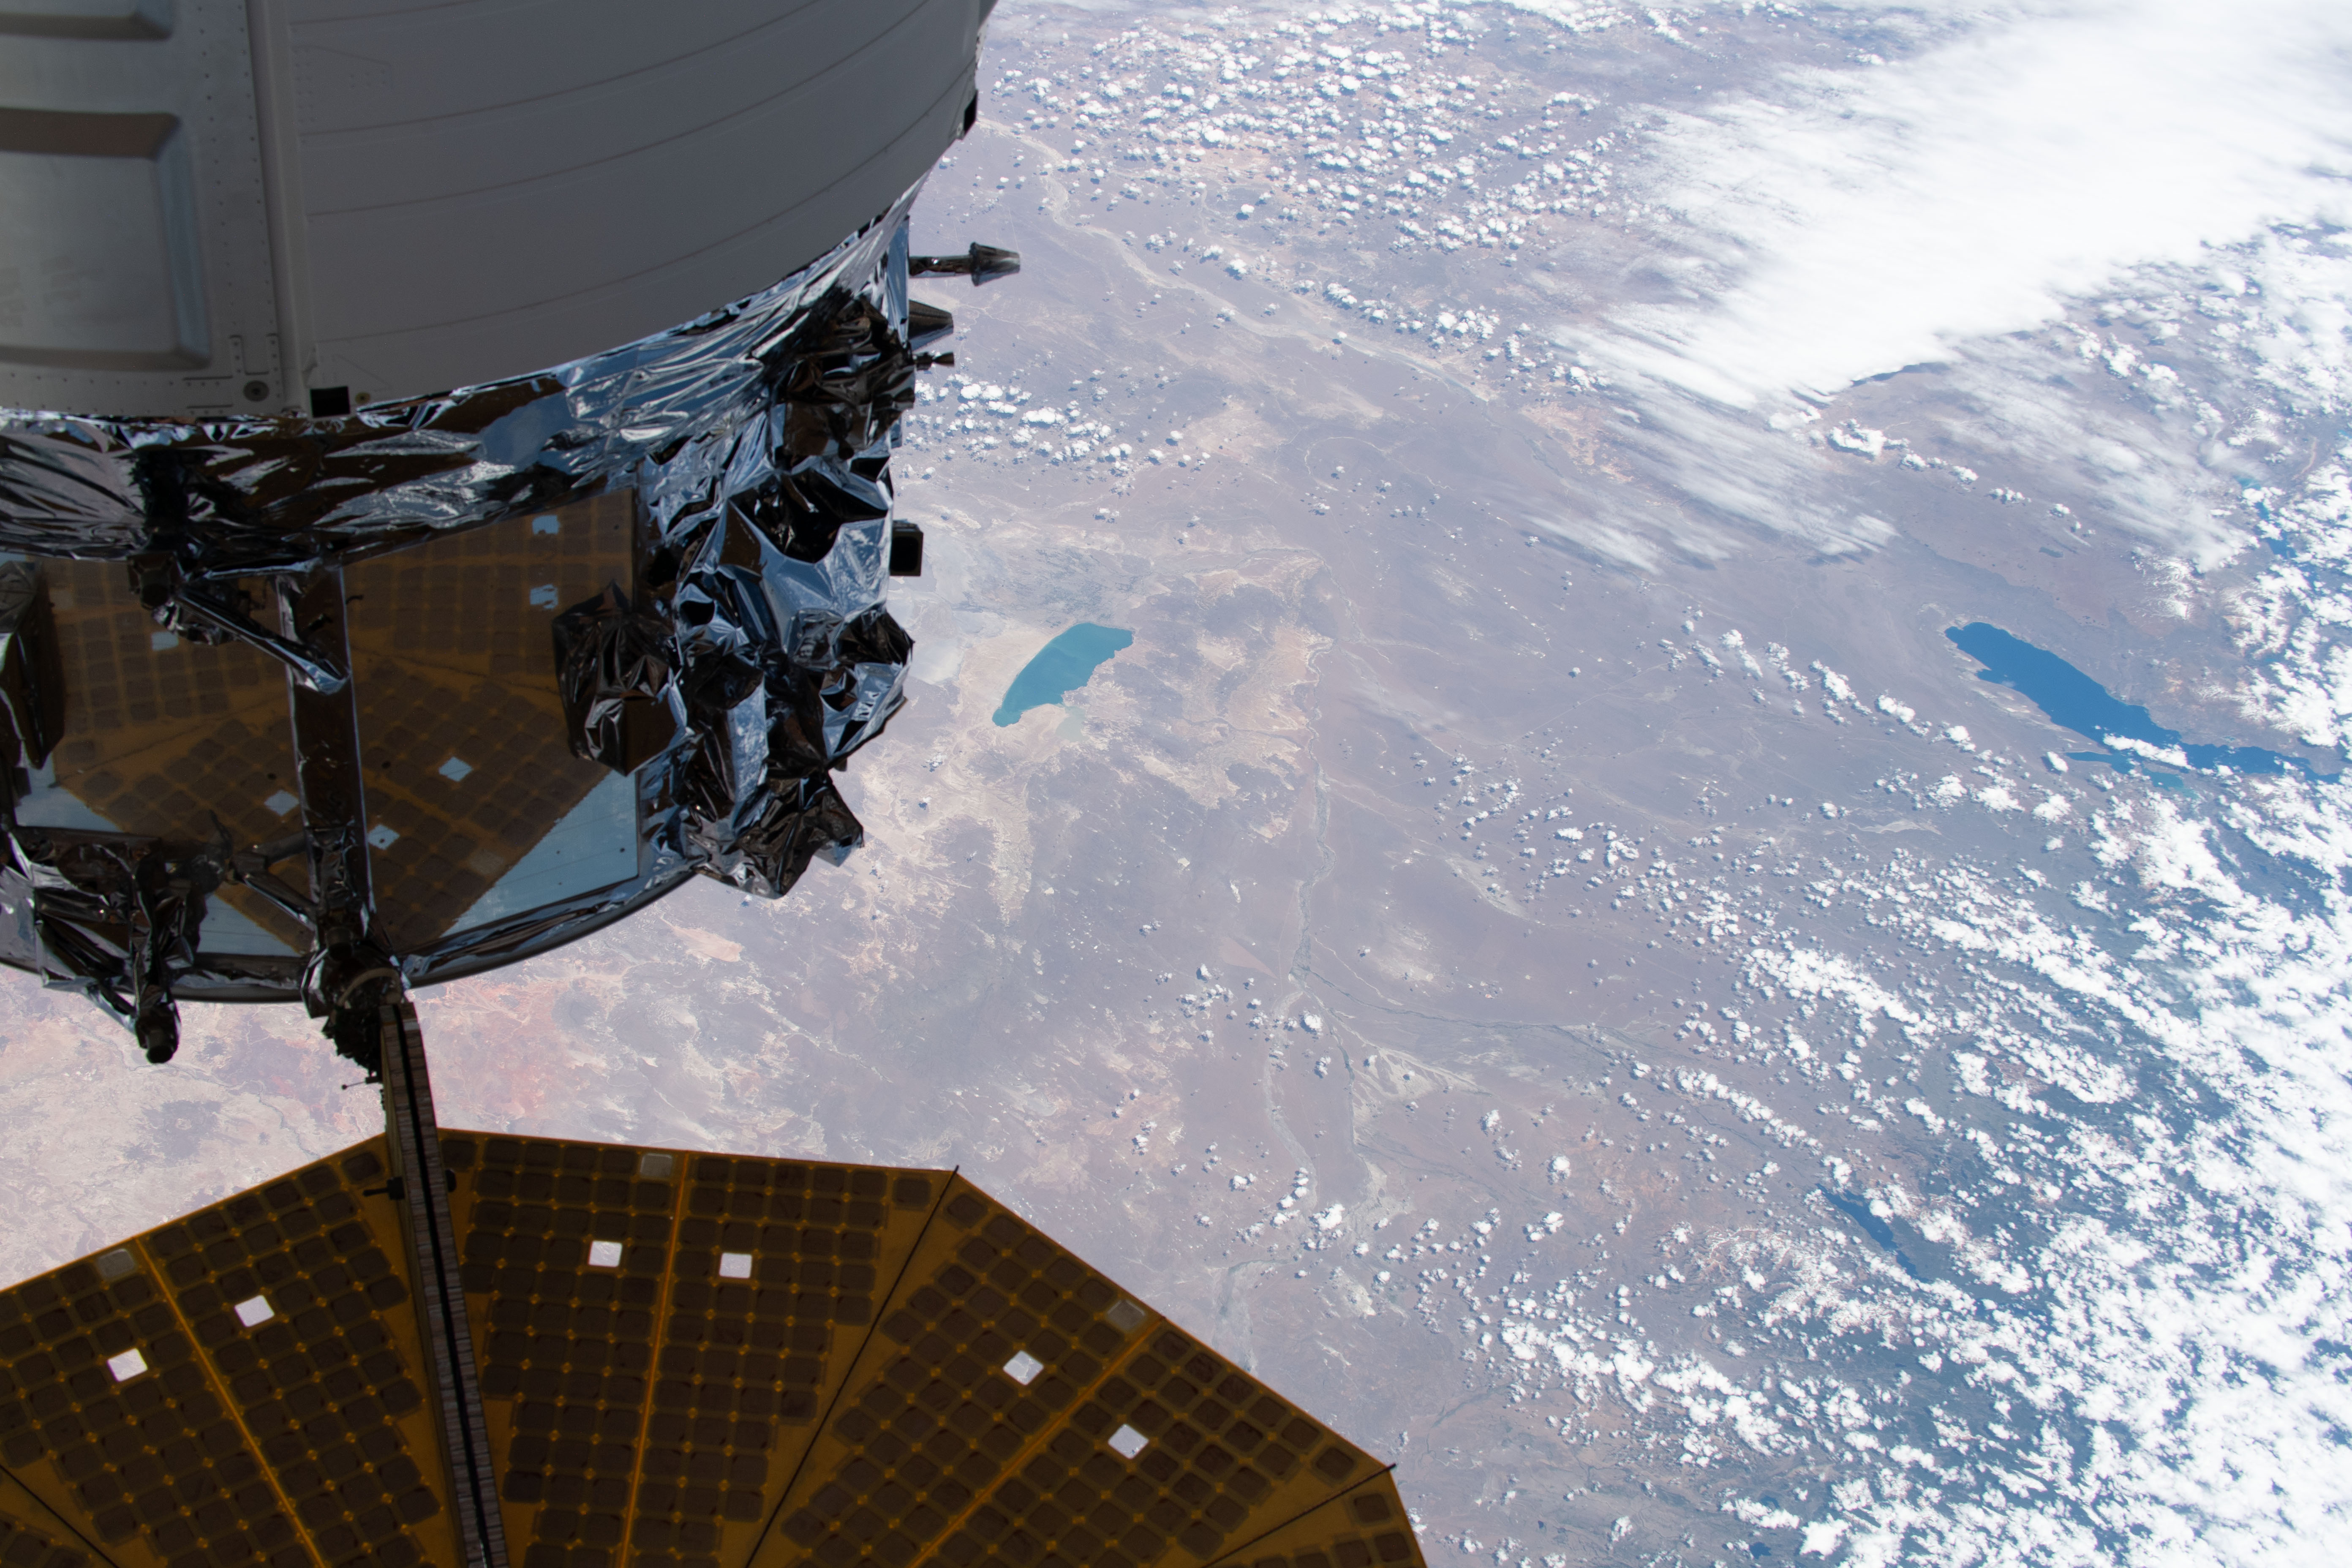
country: ARGENTINA
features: LAGO MUSTERS, LAKE GENERAL CARRERA/BUENOS AIRES
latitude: -45.5
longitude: -70.0
